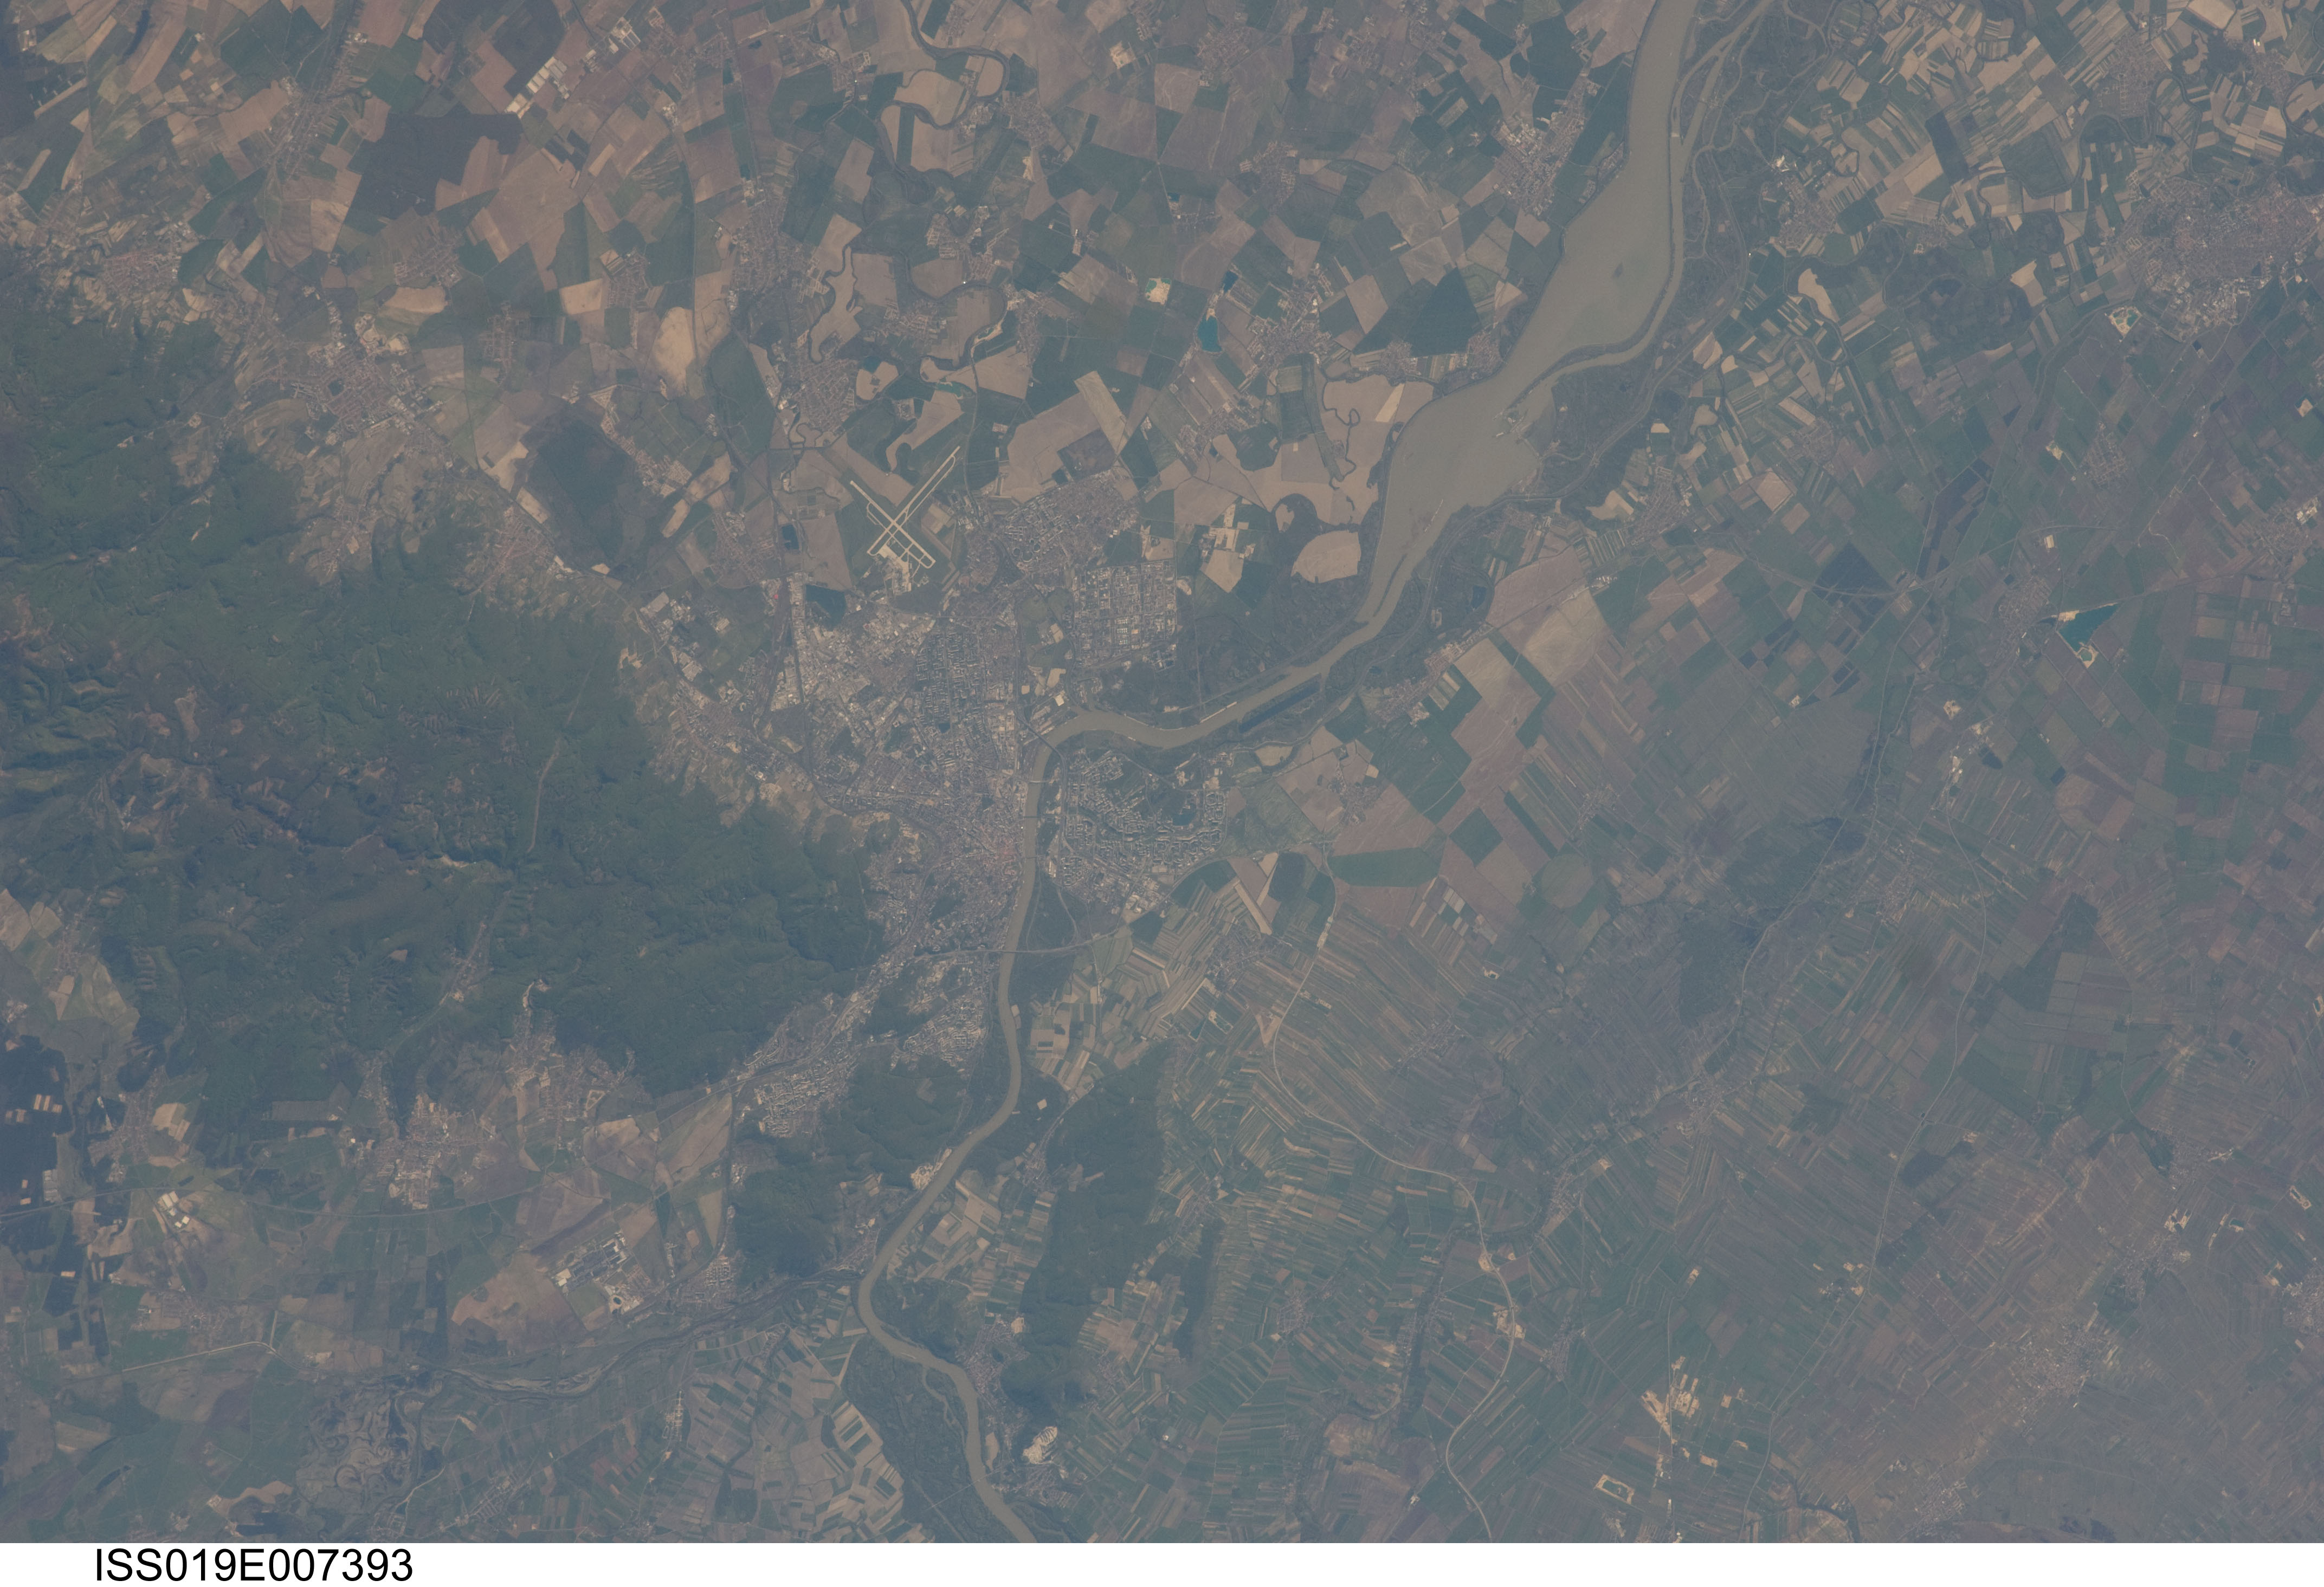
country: AUSTRIA
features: BRATISLAVA, DANUBE R., AGR.
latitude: 48.0
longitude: 17.0
